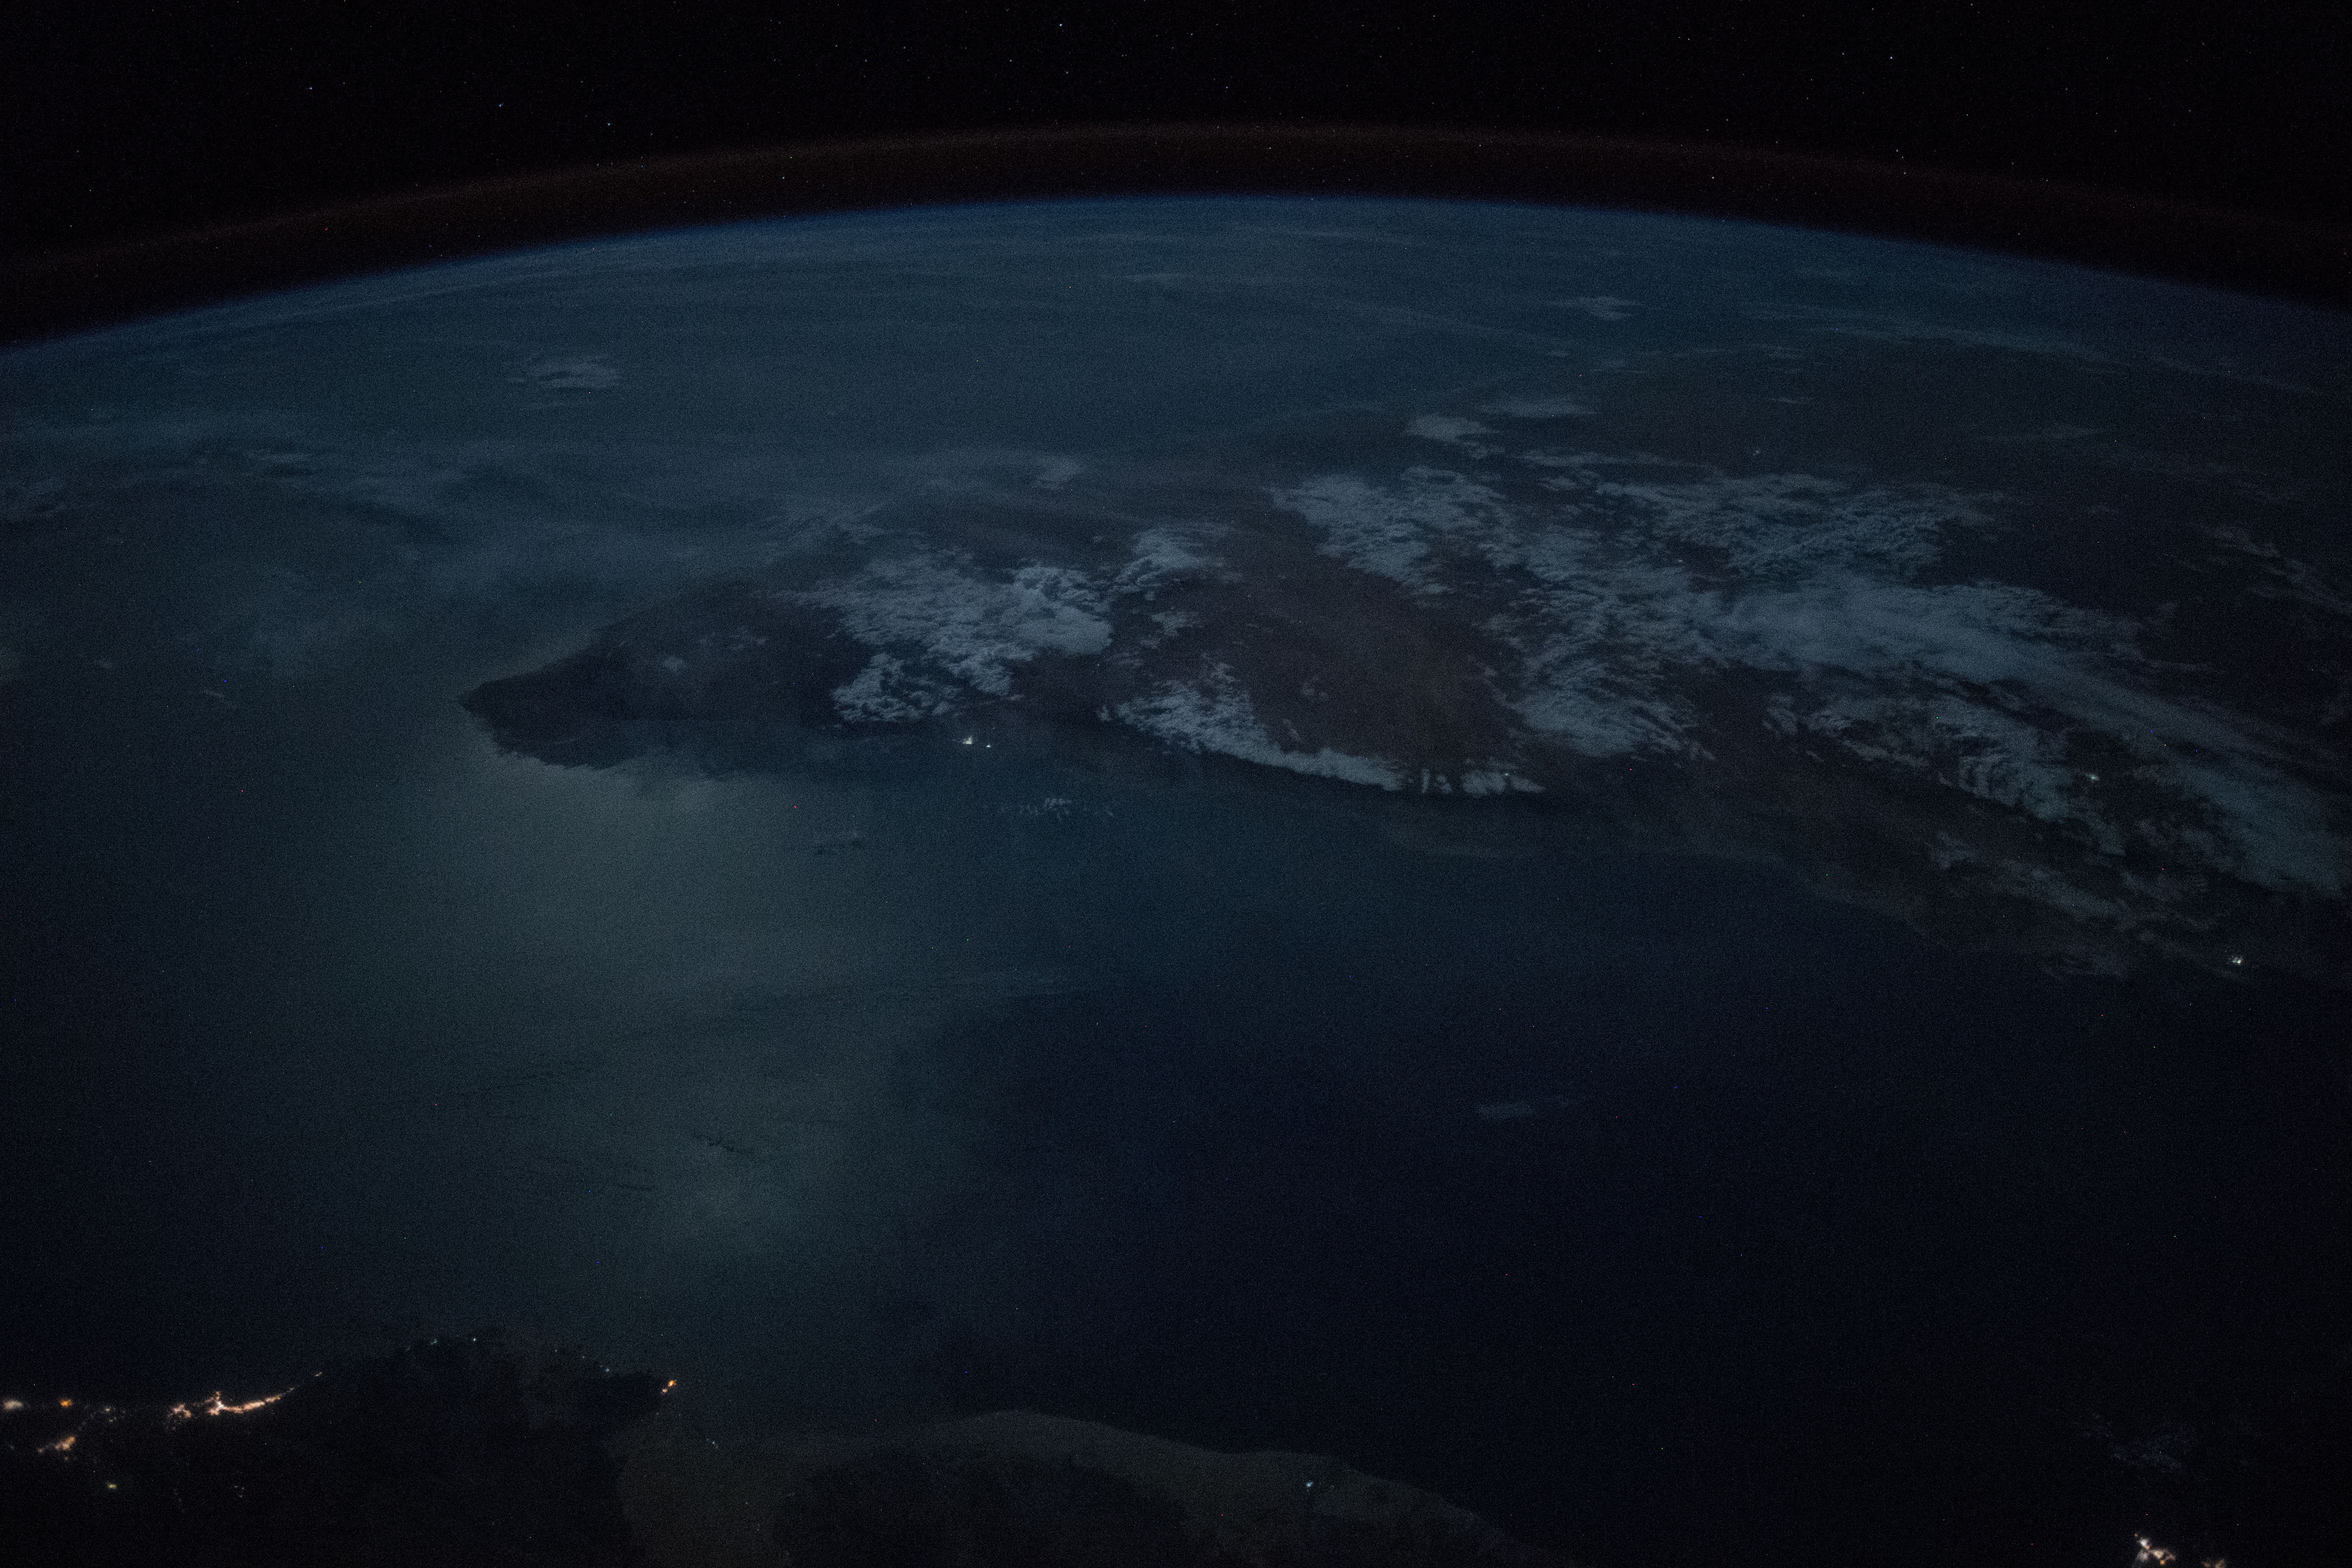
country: SOMALIA
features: OGO MOUNTAINS, COAST, GULF OF ADEN, NIGHT, EARTH LIMB
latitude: 11.1
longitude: 48.5
